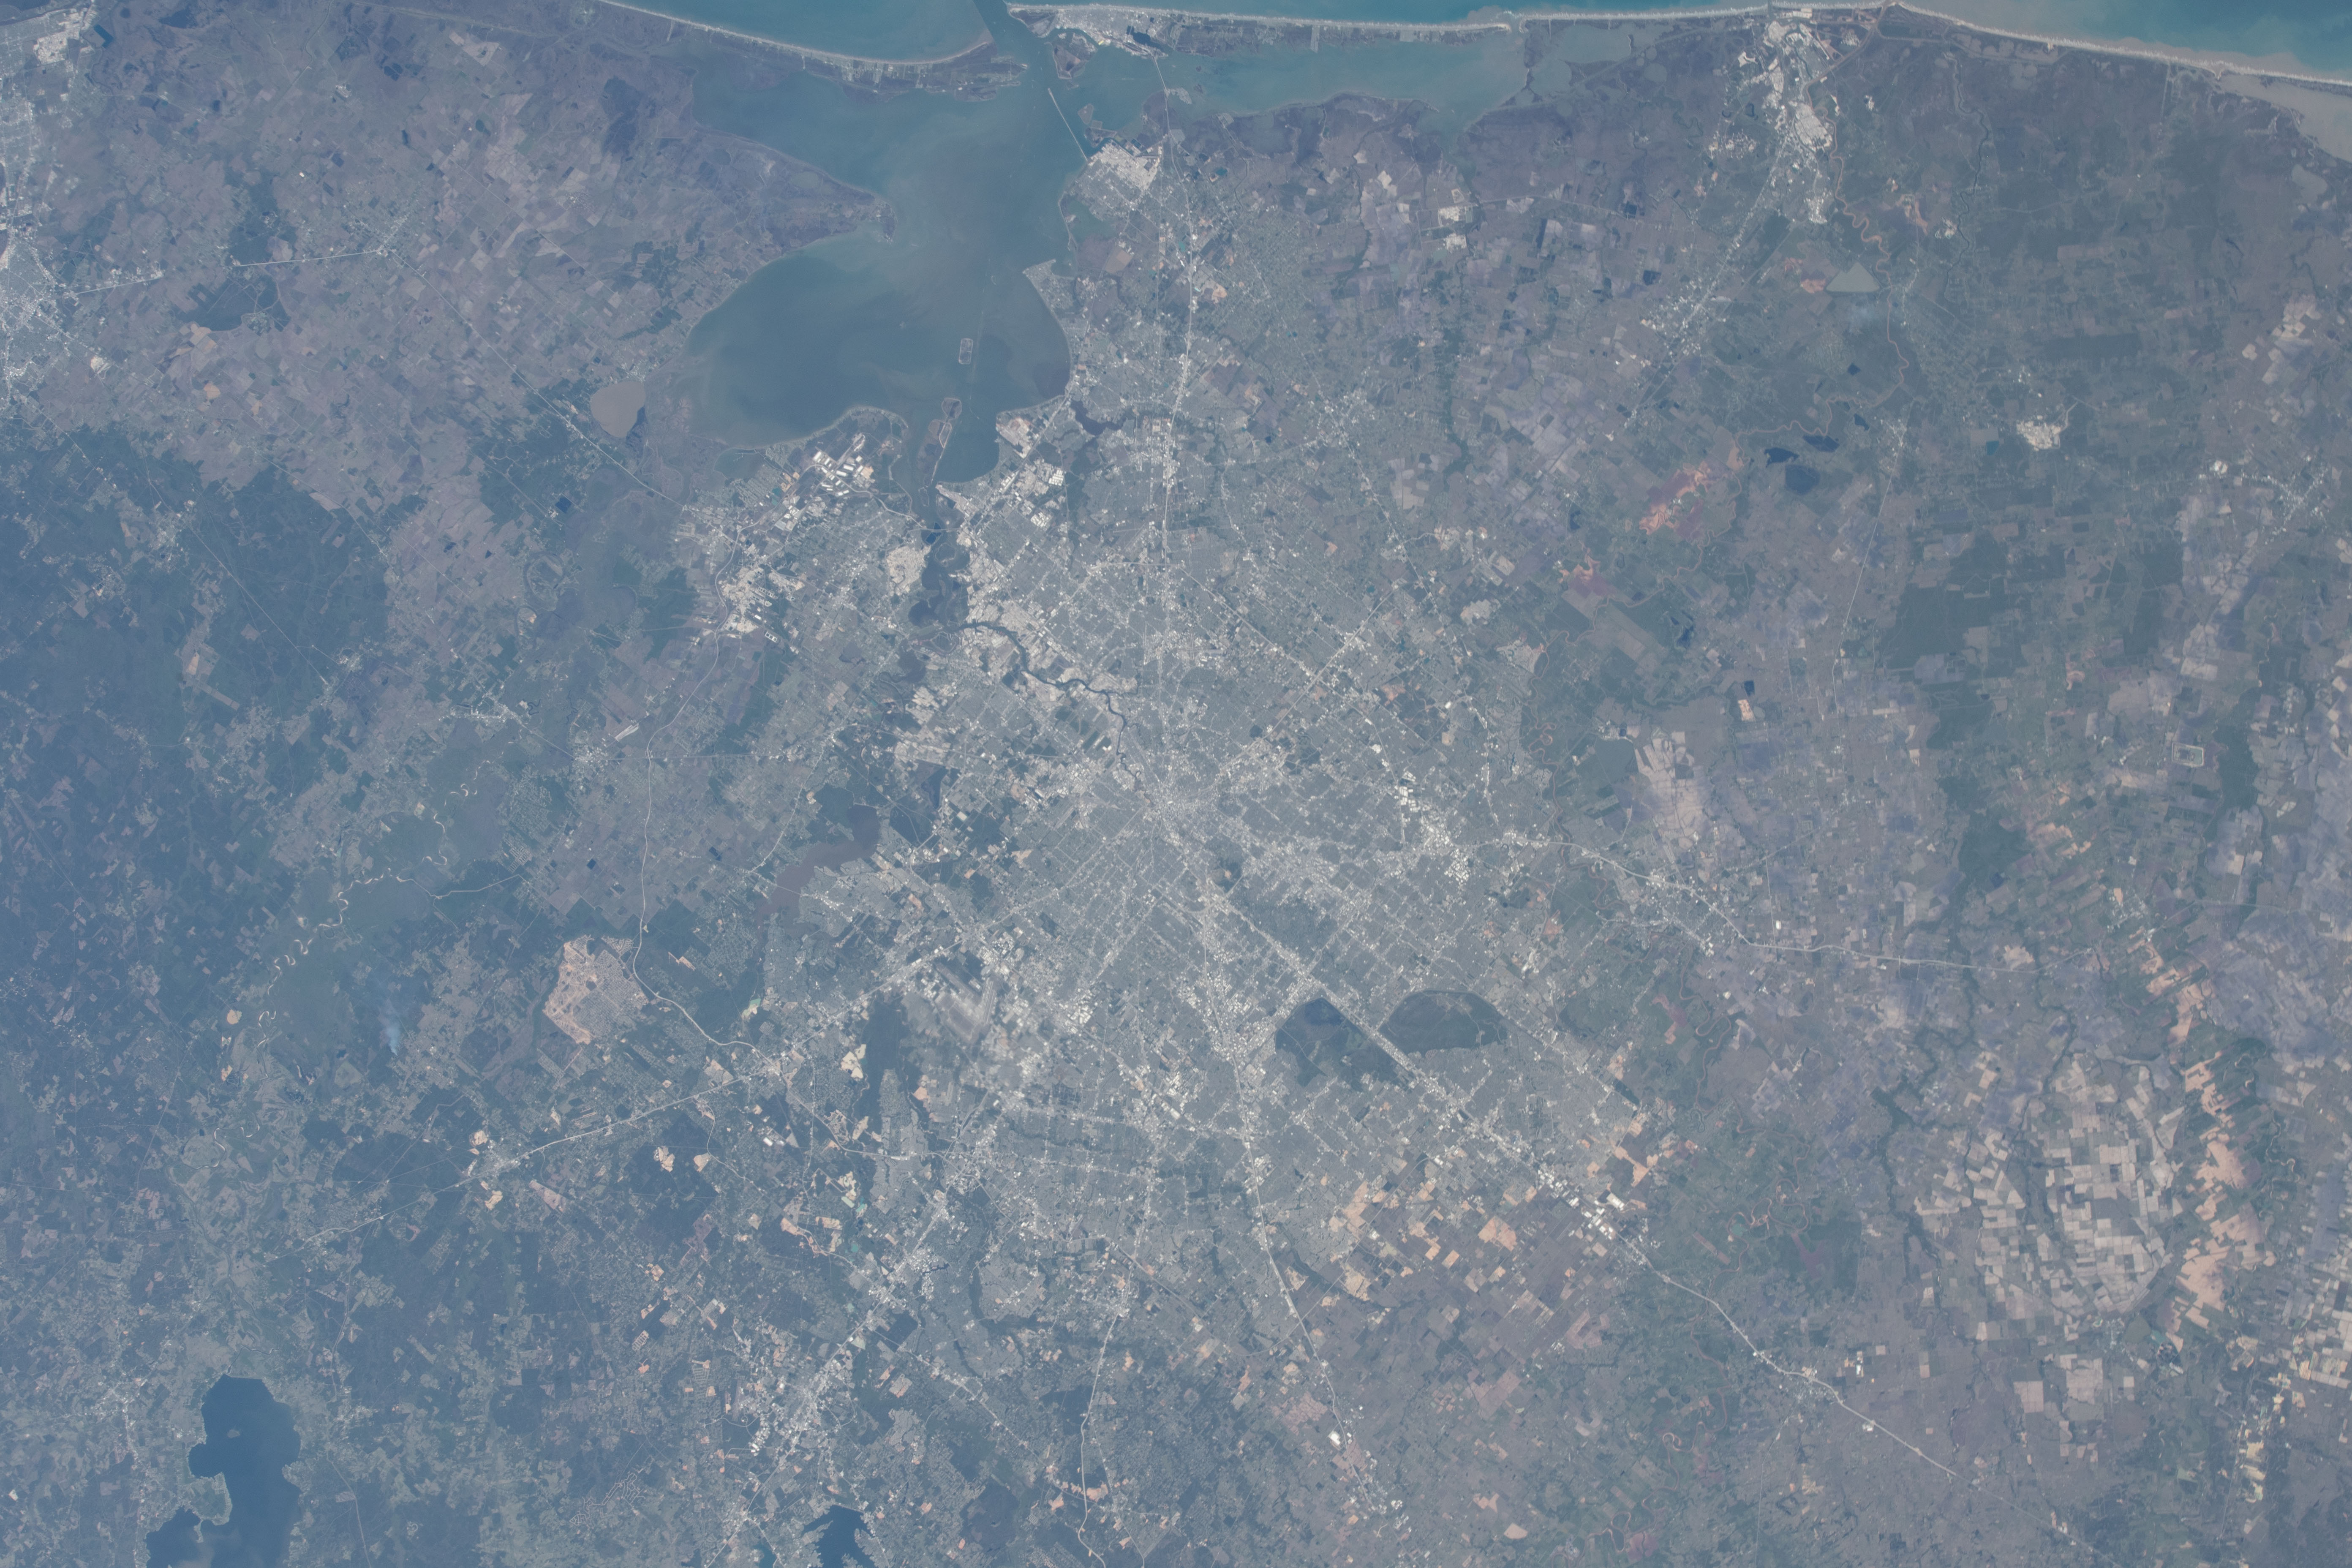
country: USA-TEXAS
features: HOUSTON, GALVESTON BAY, LAKE LIVINGSTON, GALVESTON ISLAND
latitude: 29.5
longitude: -95.5
